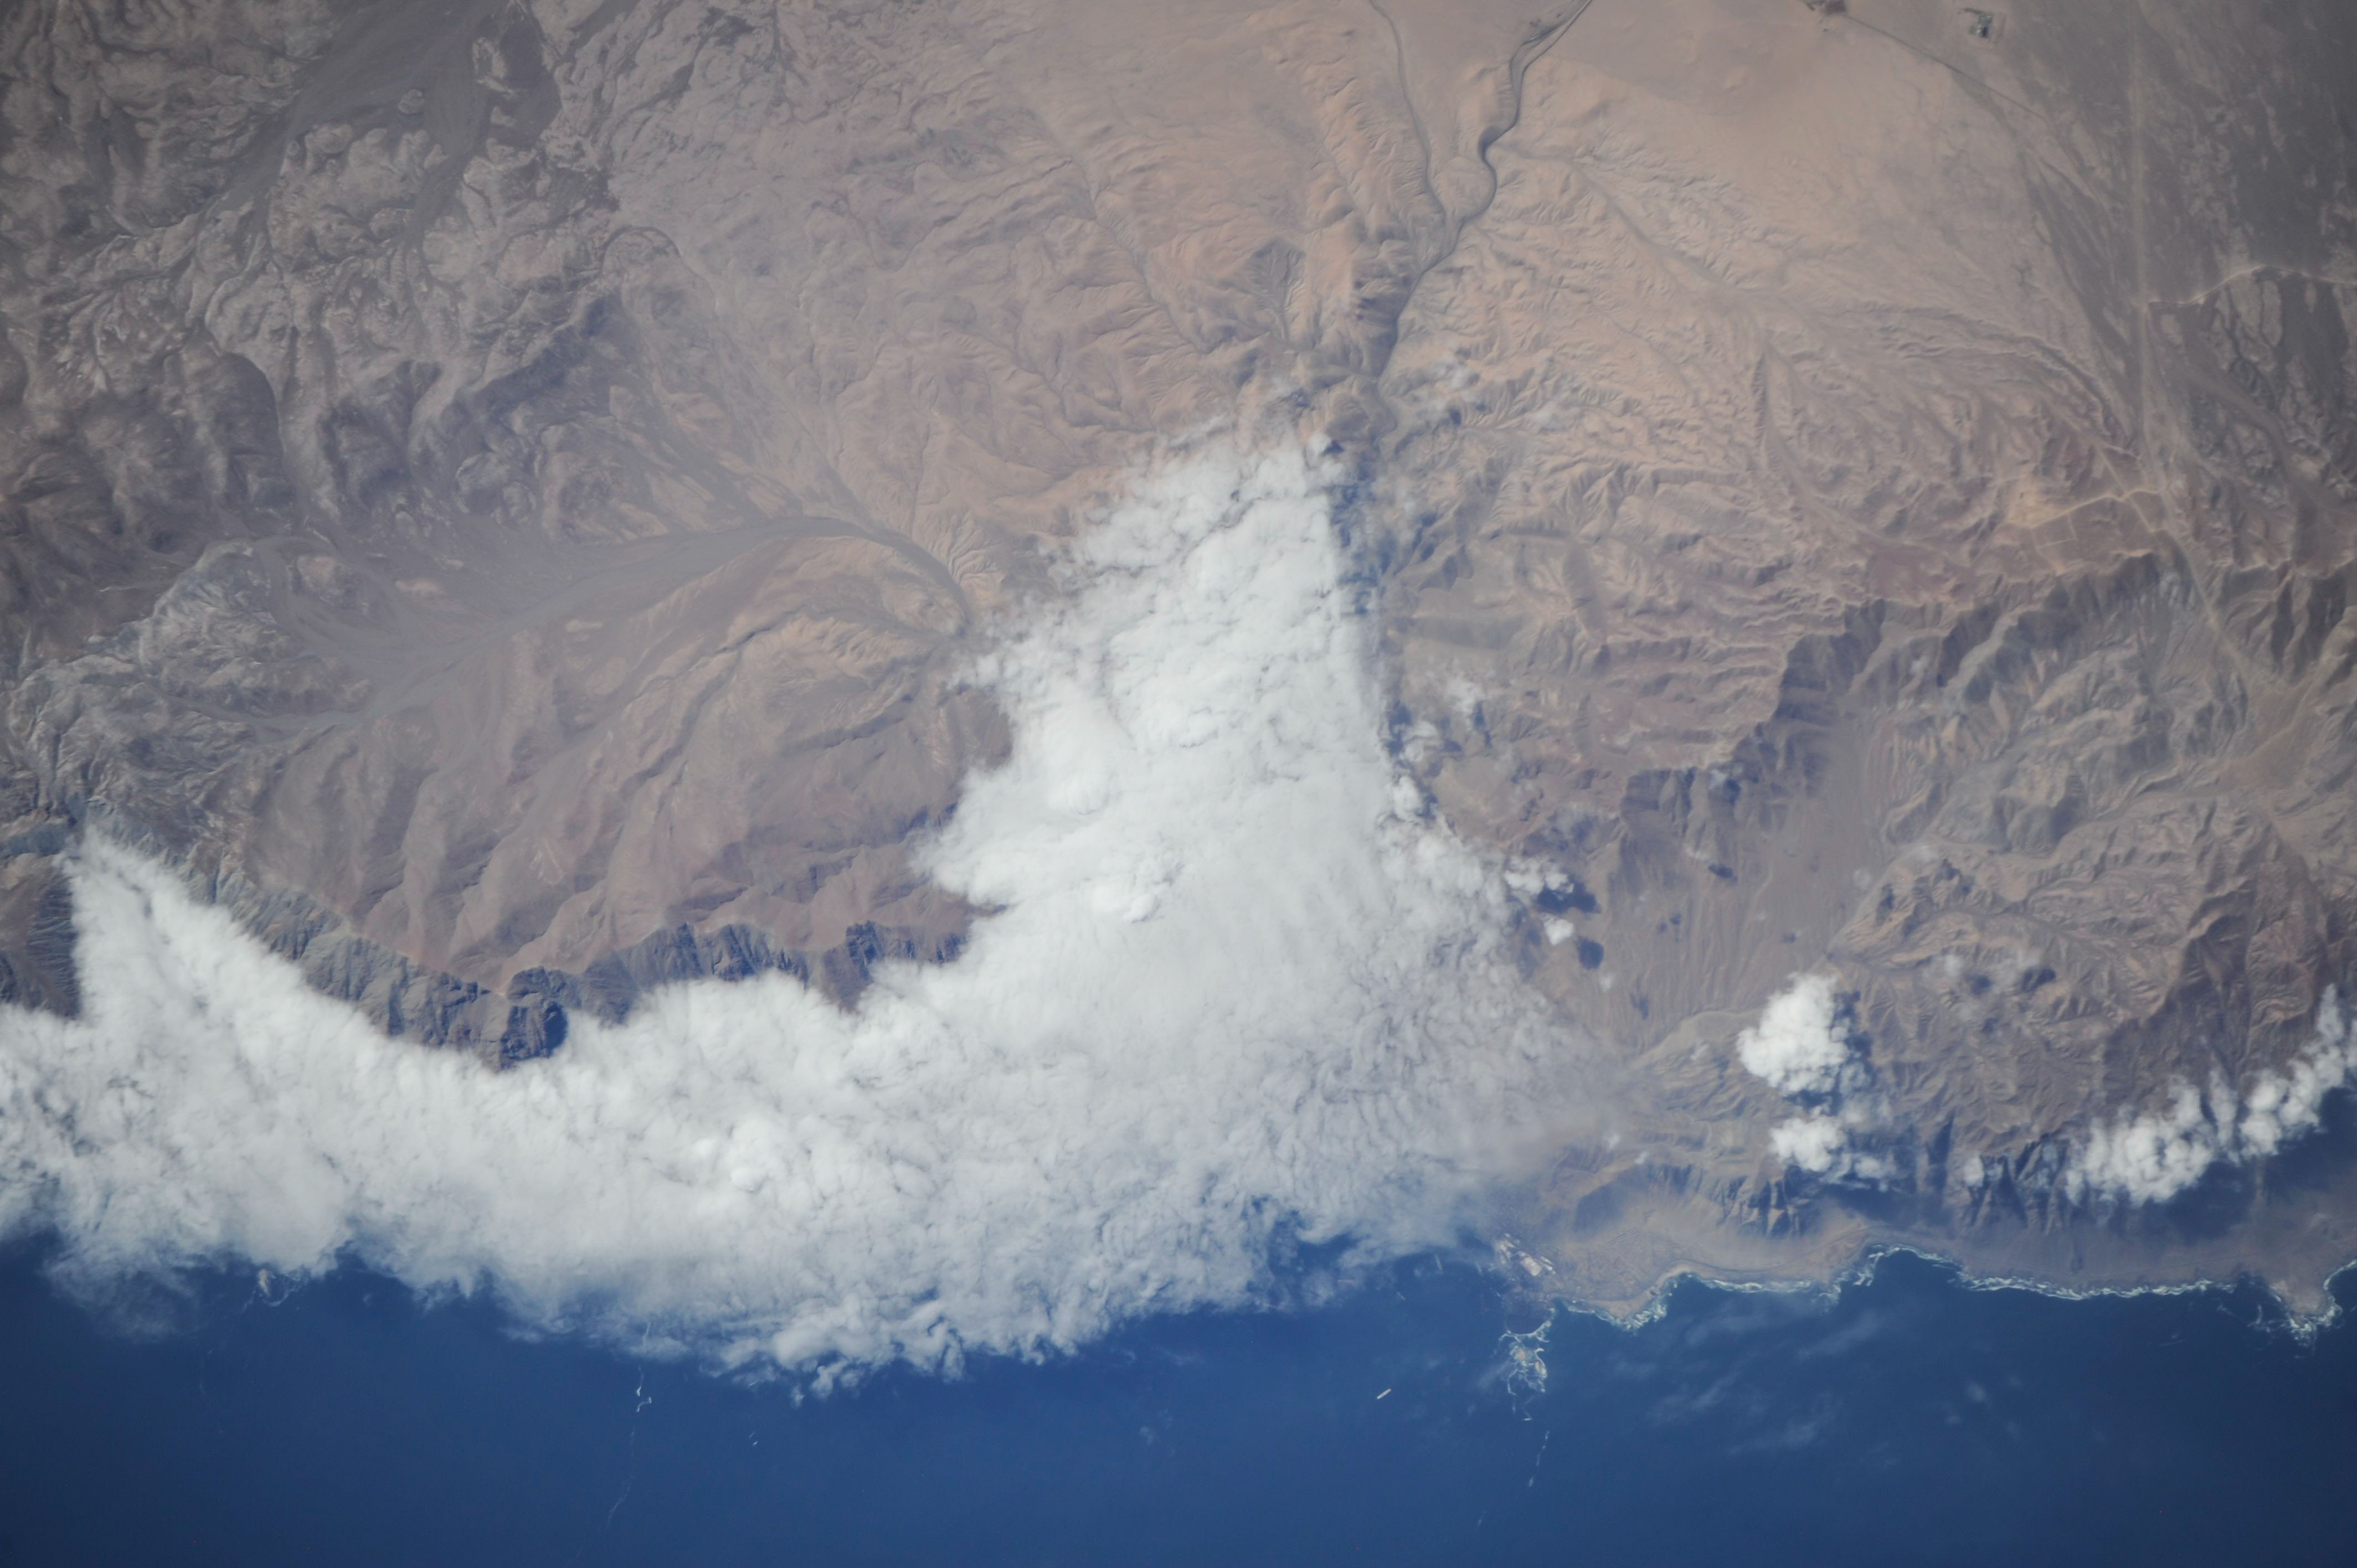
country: CHILE
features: COASTLINE, DESERT, TOCOPILLA CITY
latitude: -22.1
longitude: -70.2
